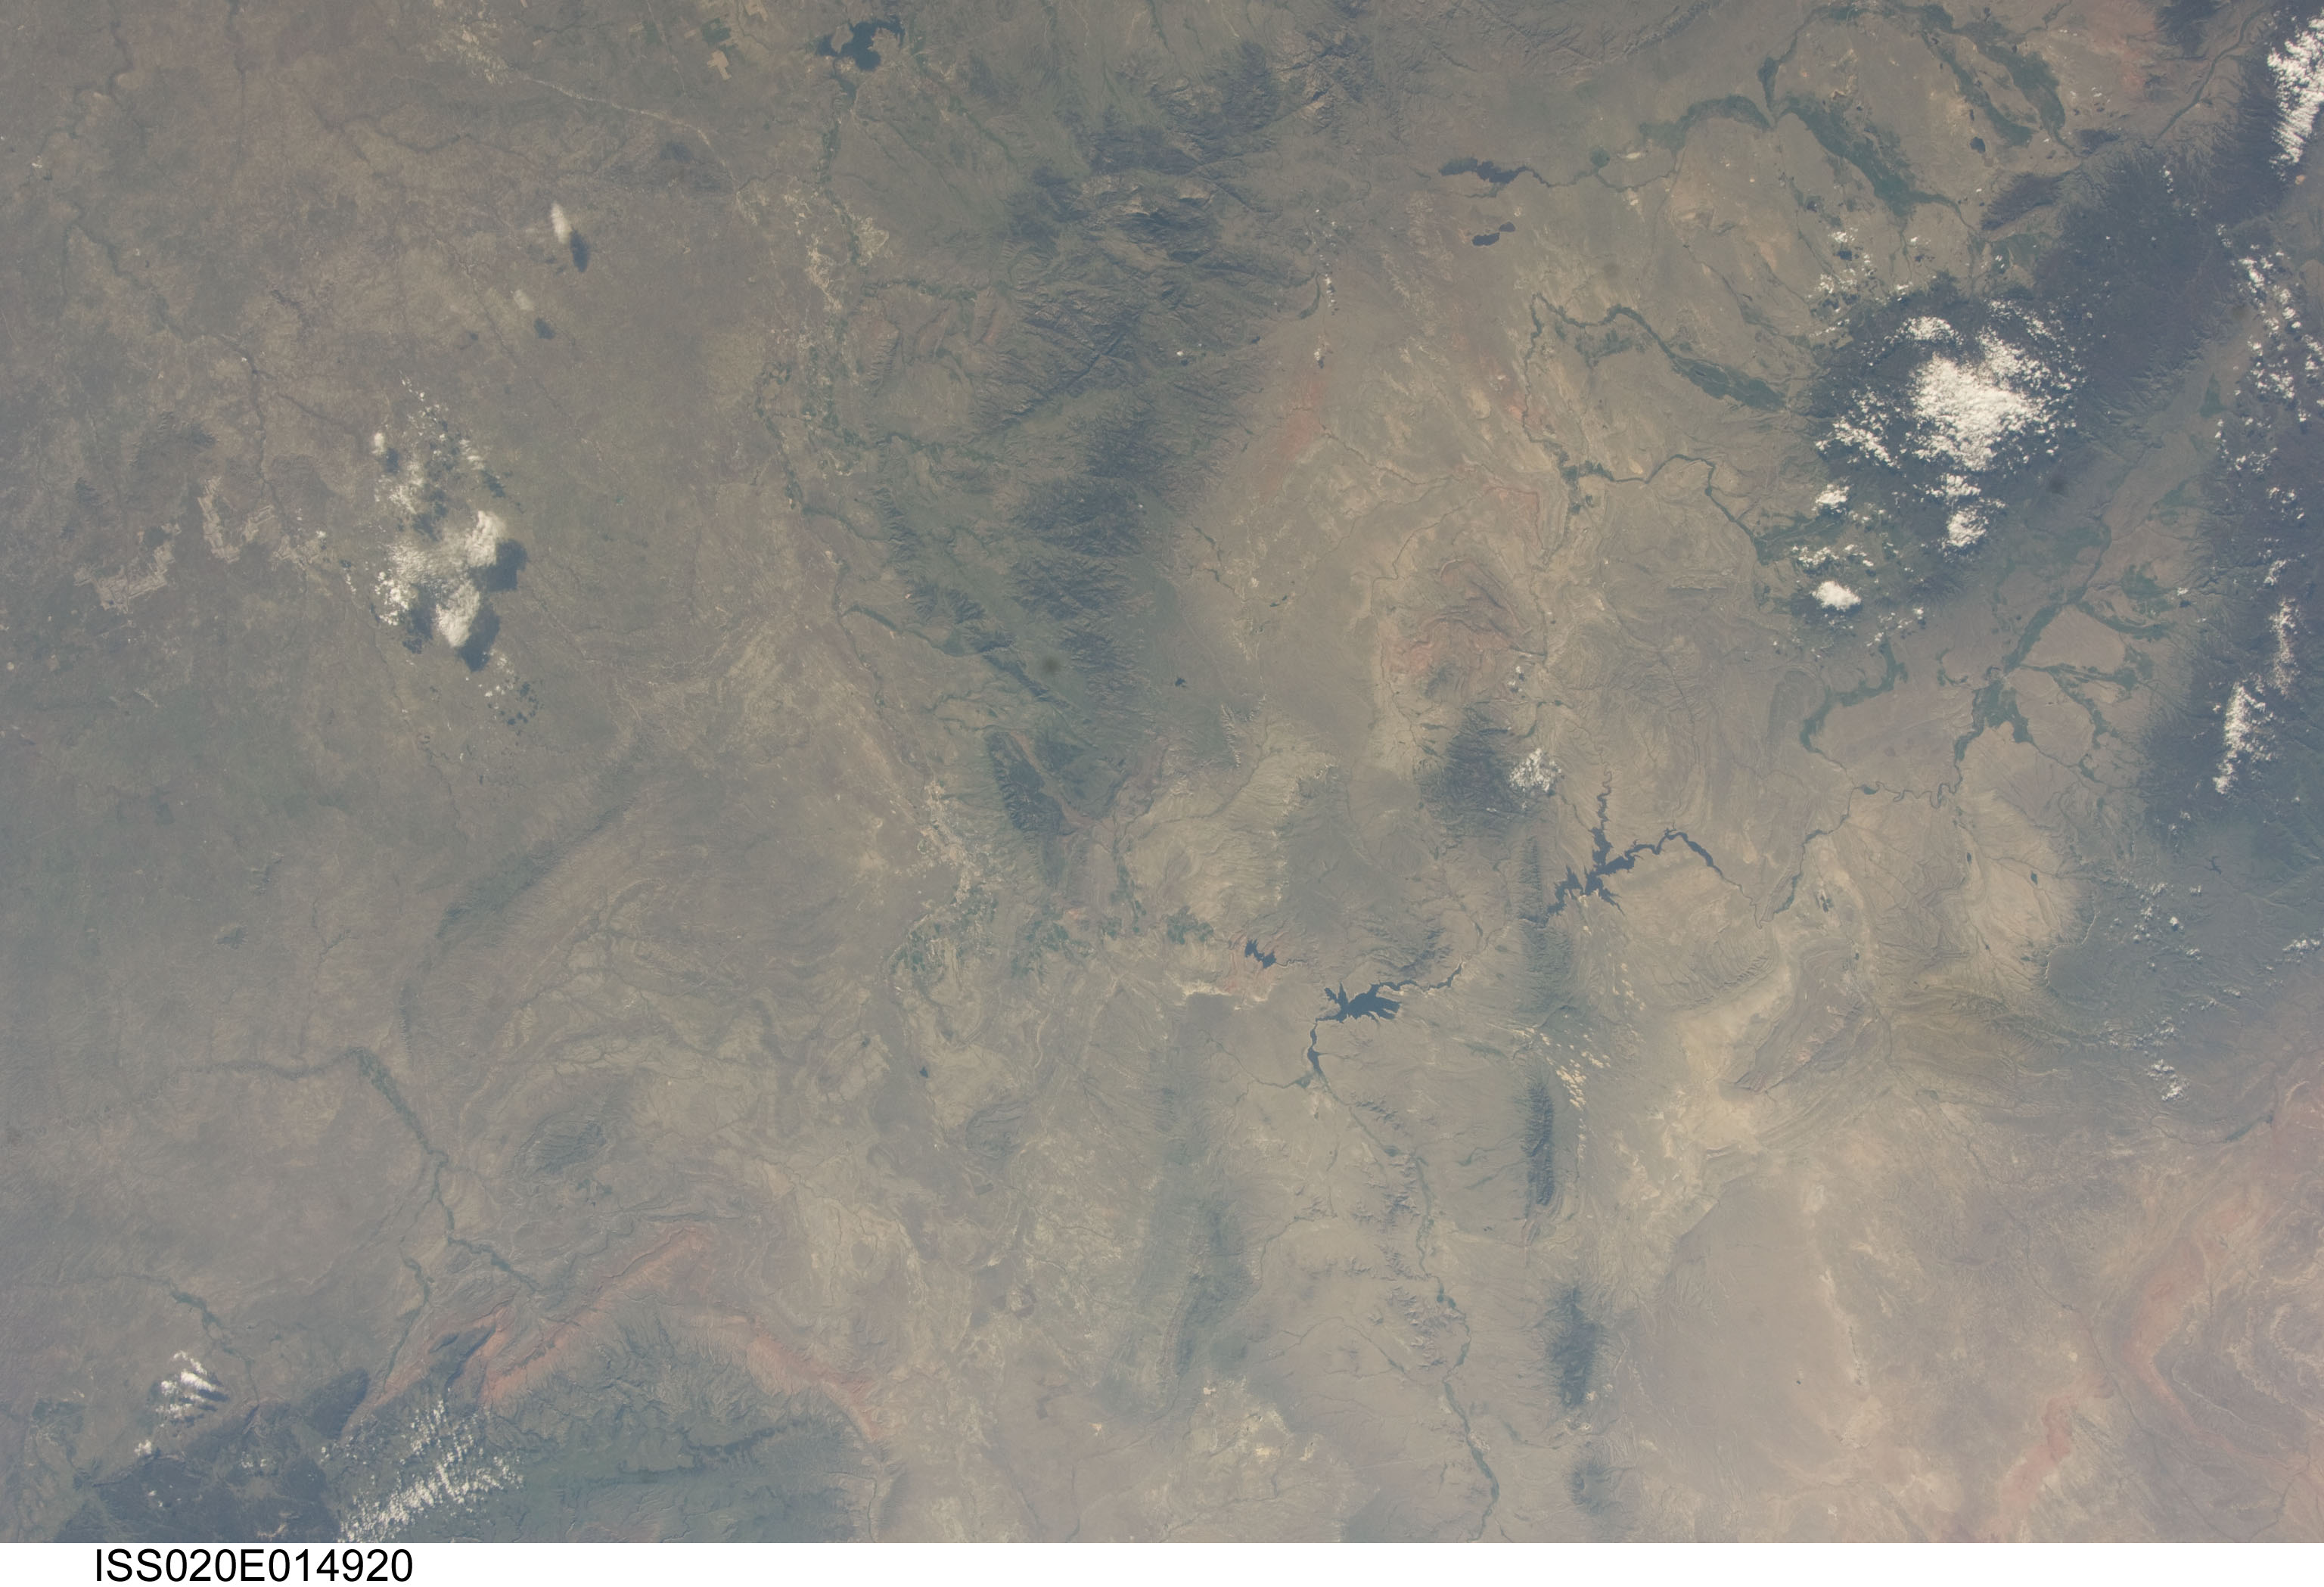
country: USA-WYOMING
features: WHEATLAND RESERVOIR NUMBER 2,ALCOVA RESERVOIR,NORTH PLATTE RIVER,WHEATLAND RESERVOIR NUMBER 3,CASPER WY,SEMINOE RESERVOIR,PATHFINDER RESERVOIR
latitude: 42.5
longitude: -106.5
